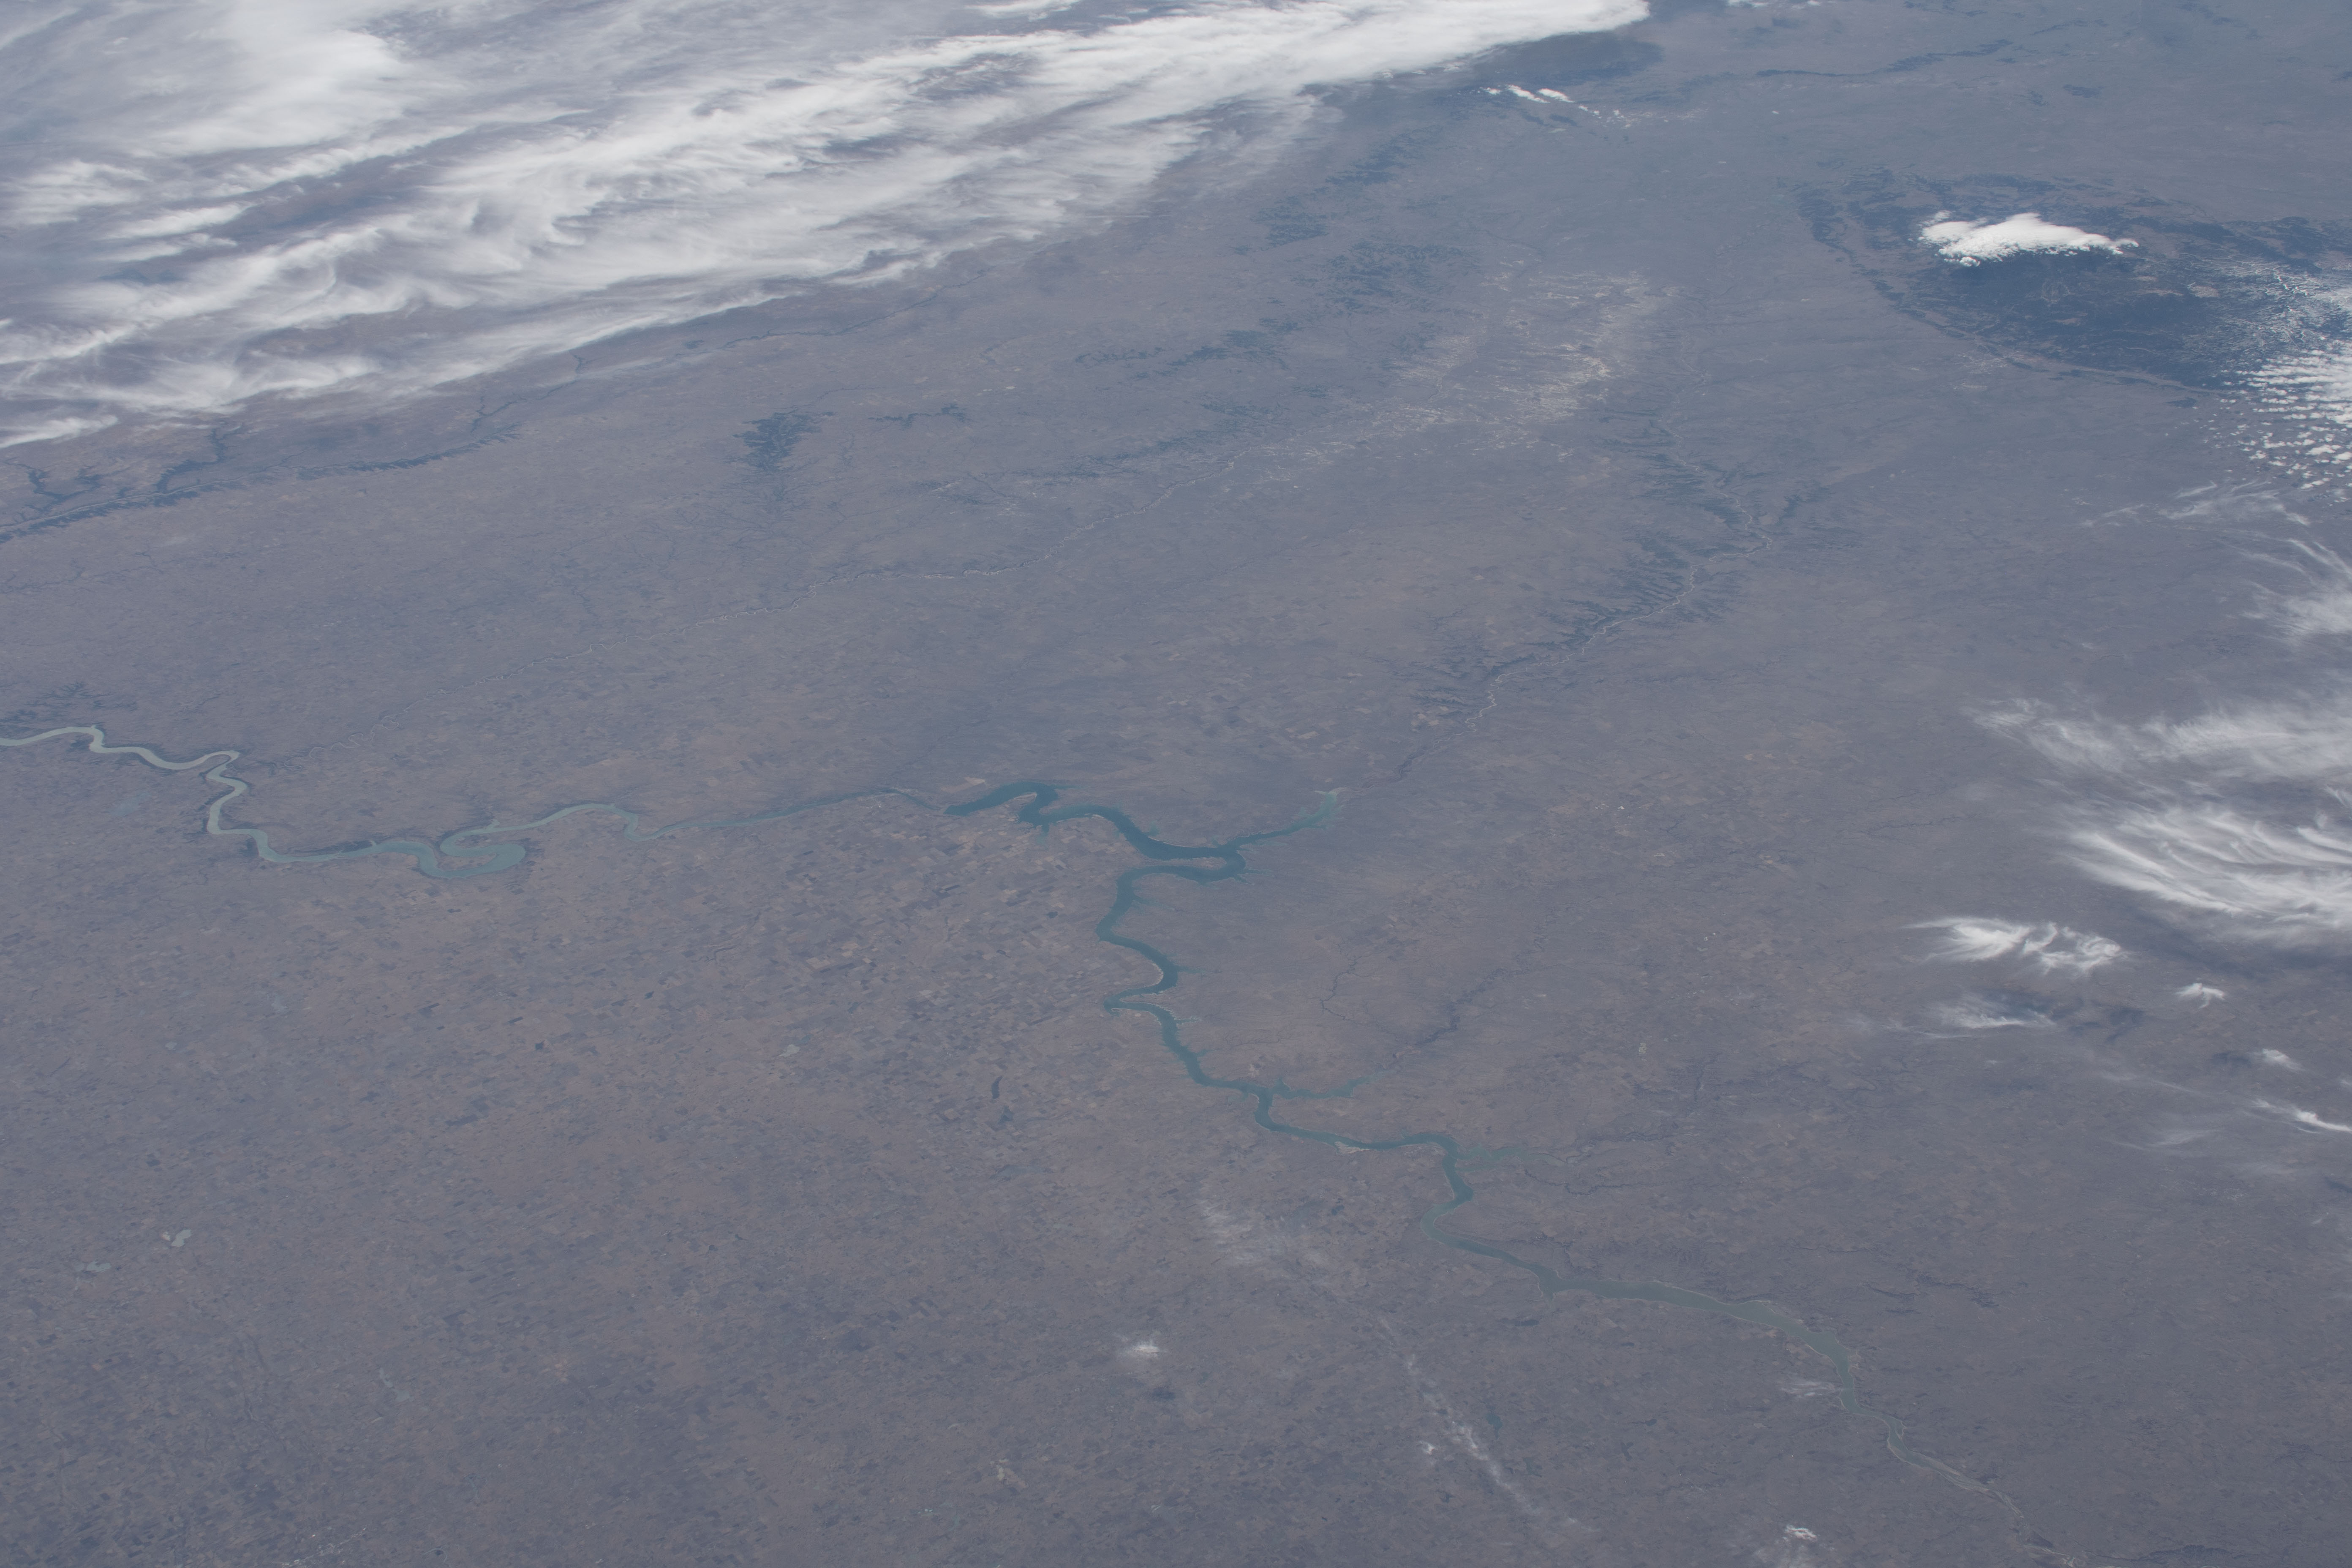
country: USA-SOUTH DAKOTA
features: SOUTH DAKOTA,MISSOURI RIVER,LAKE OAHE
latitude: 44.6
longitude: -100.8
